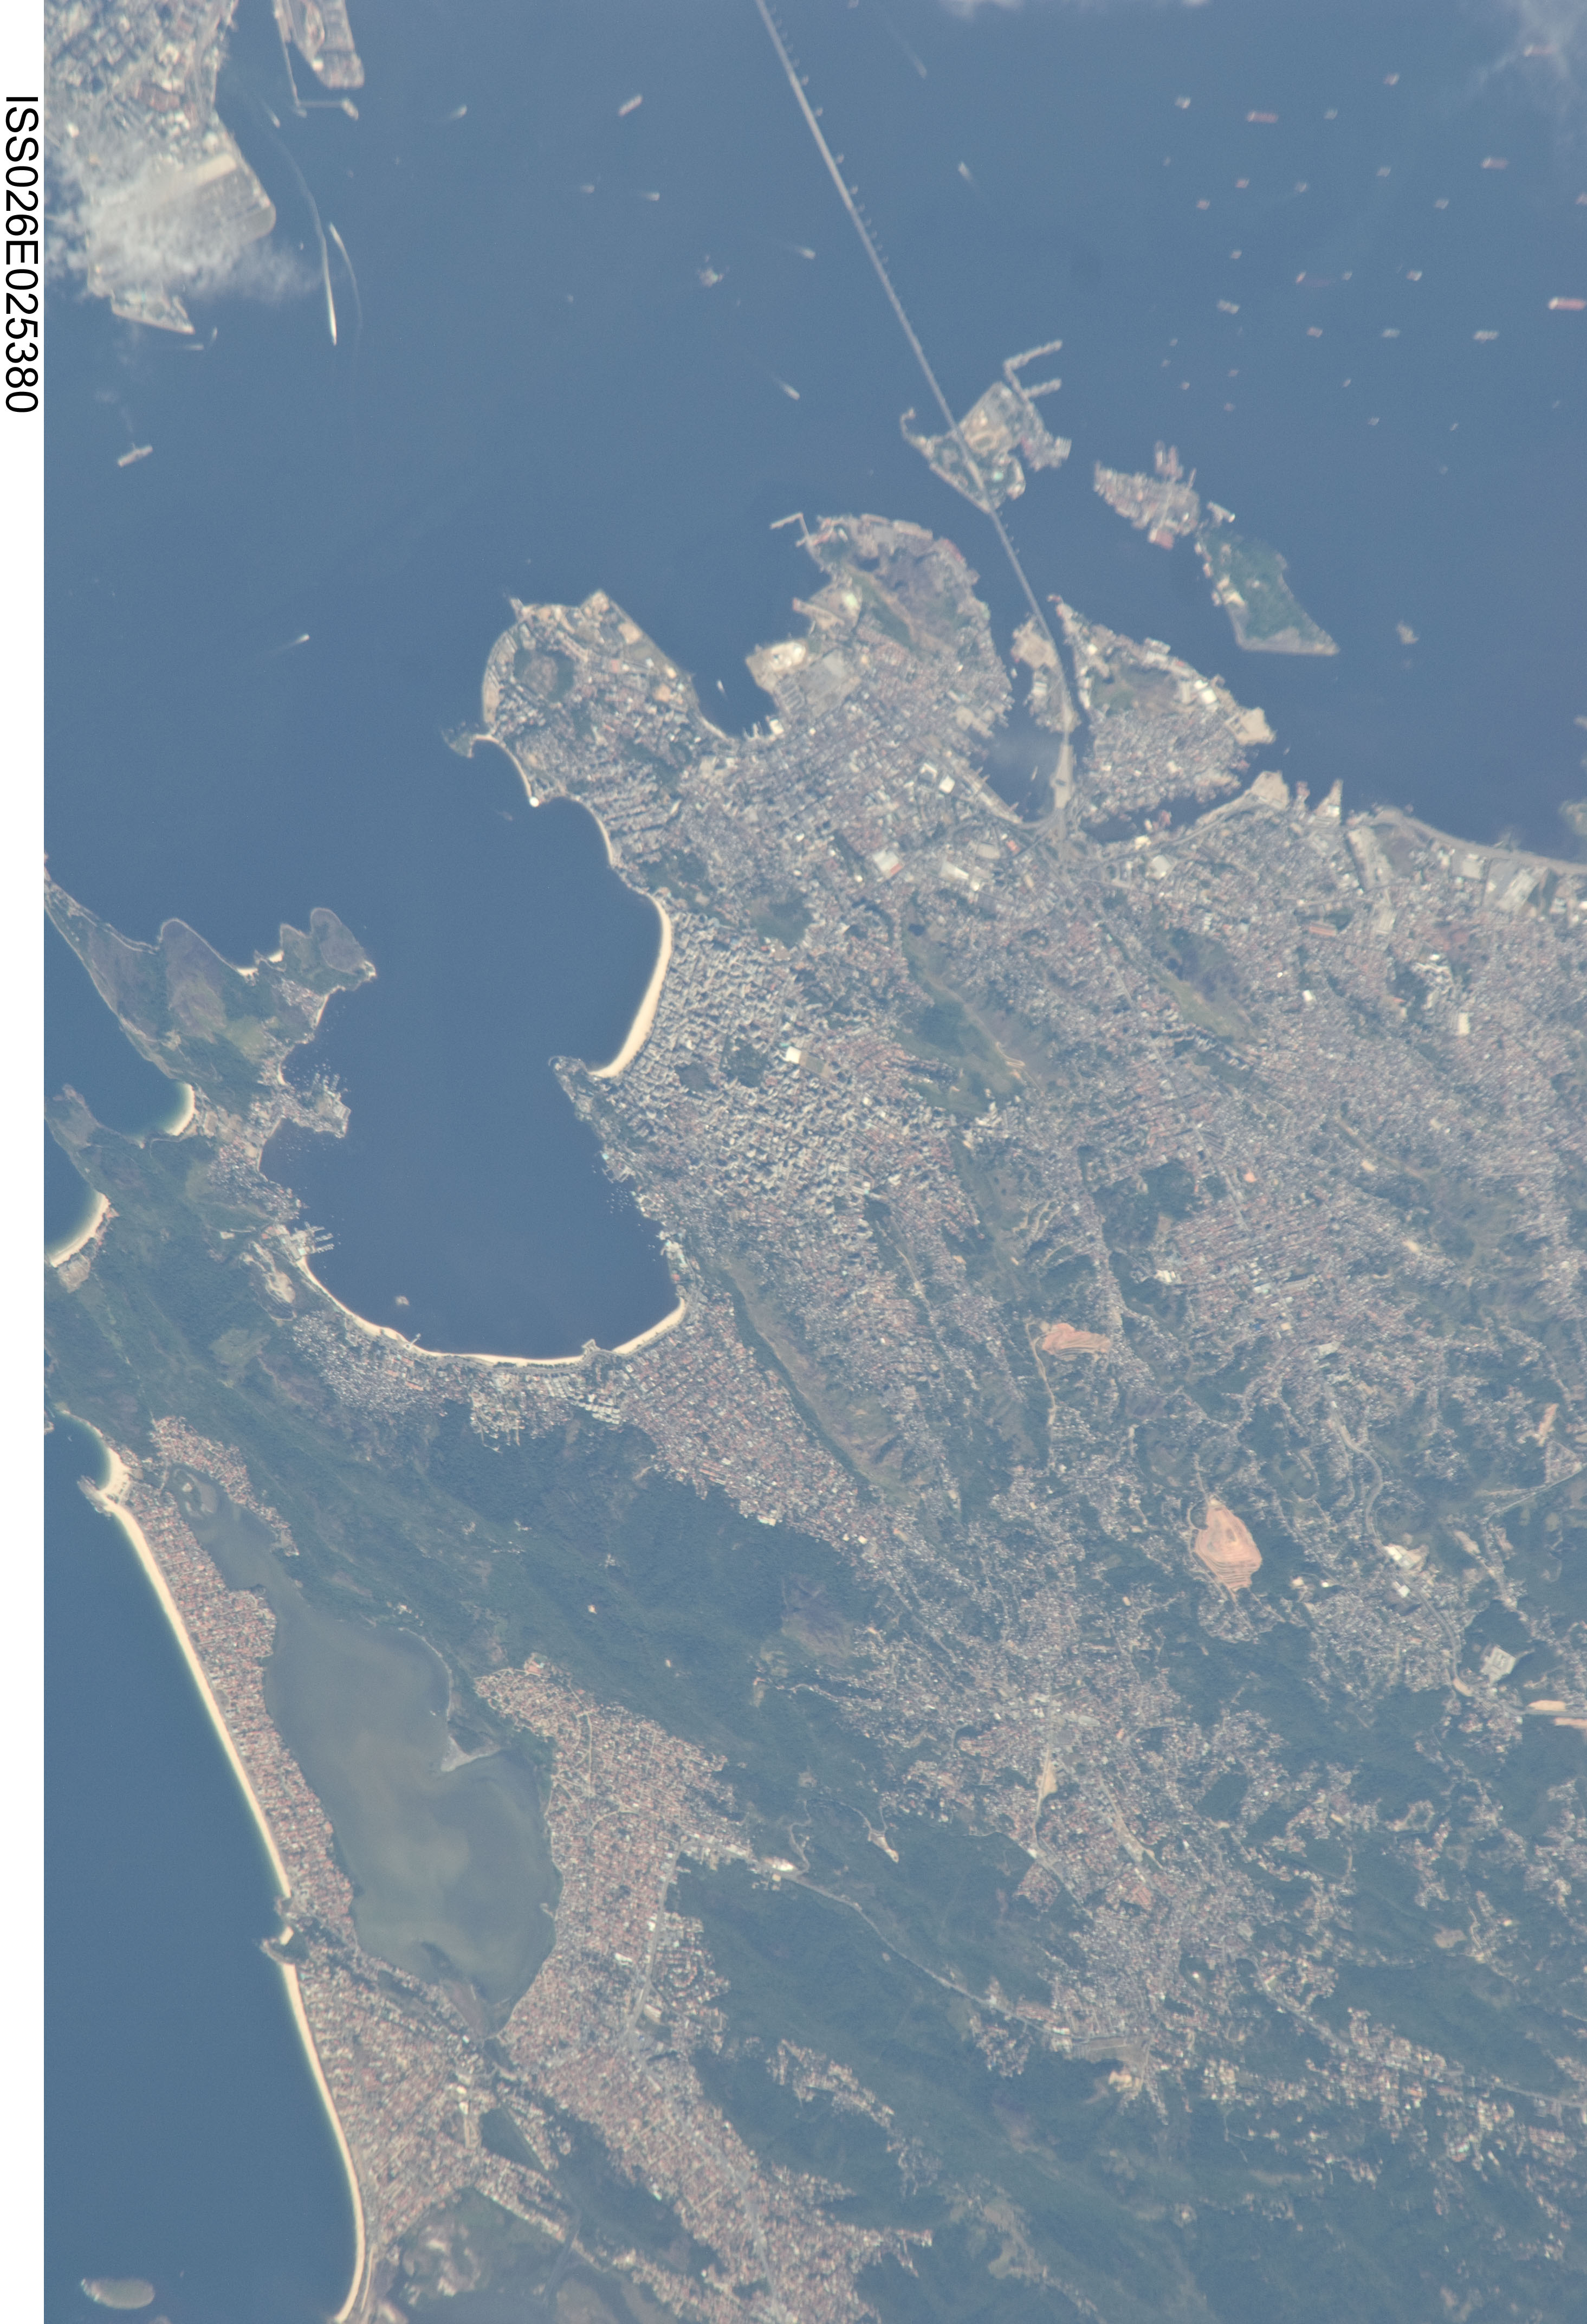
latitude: -22.9
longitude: -43.1
